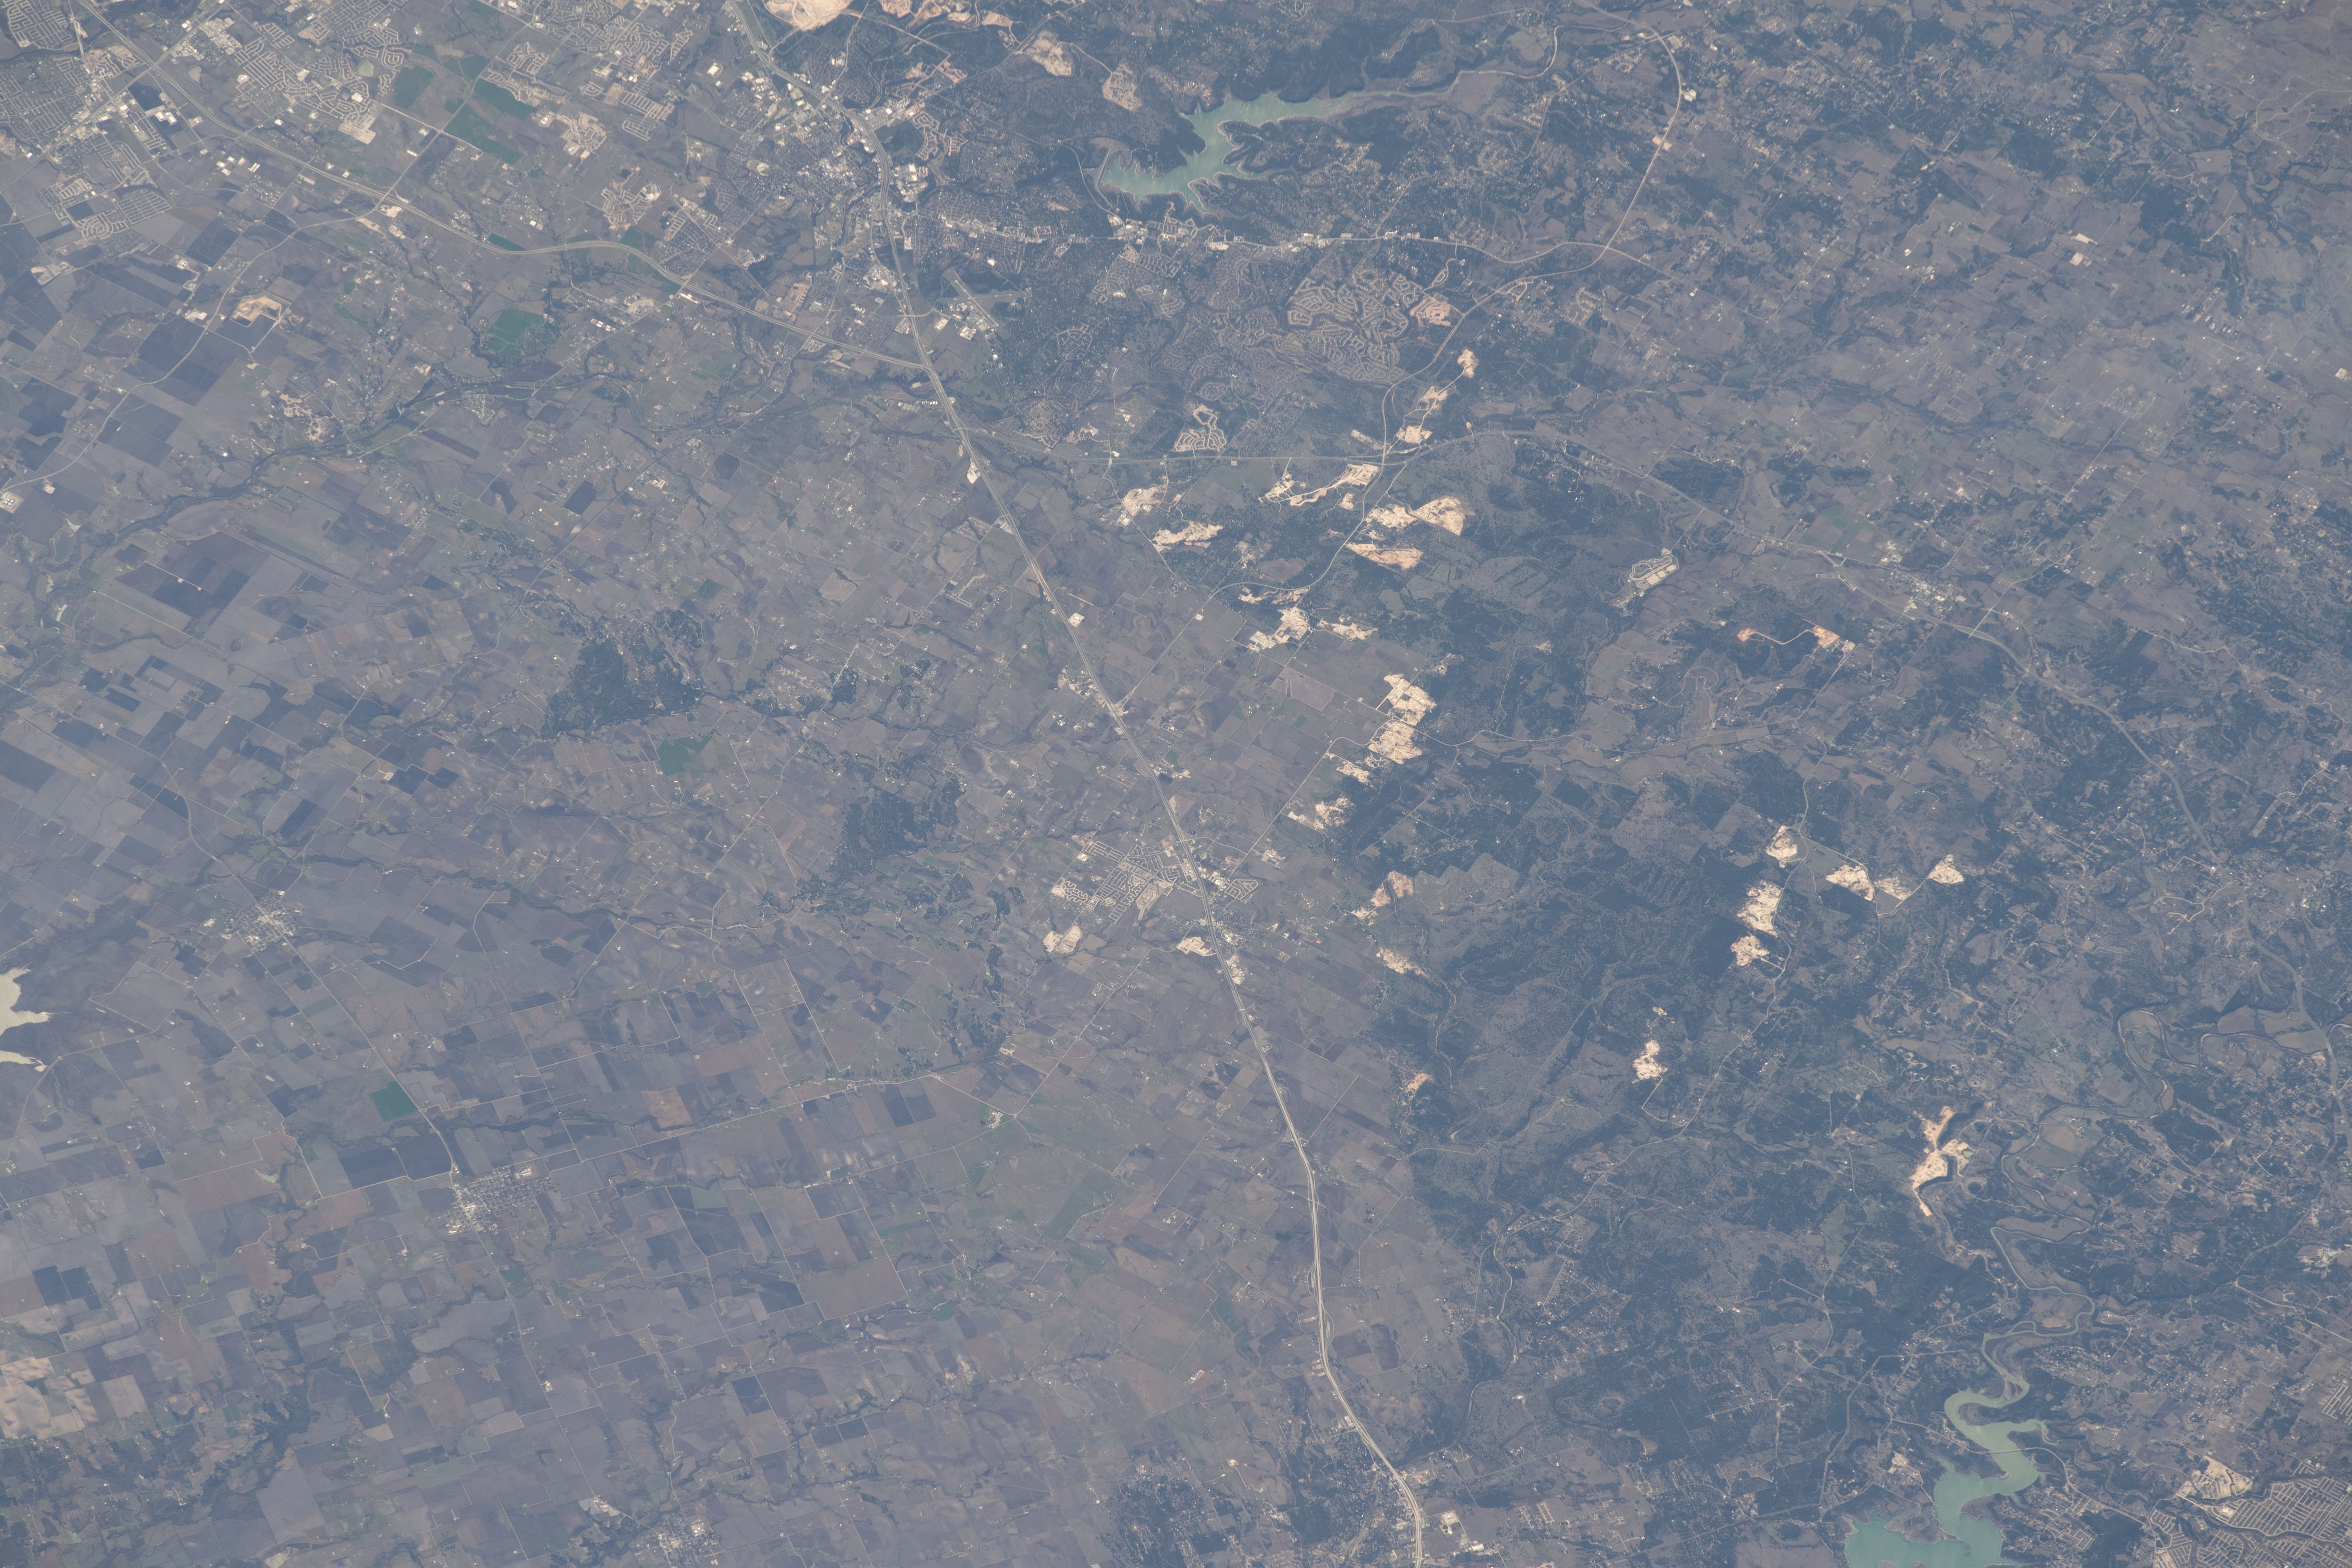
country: USA-TEXAS
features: STILLHOUSE HOLLOW LAKE
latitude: 30.8
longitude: -97.6
